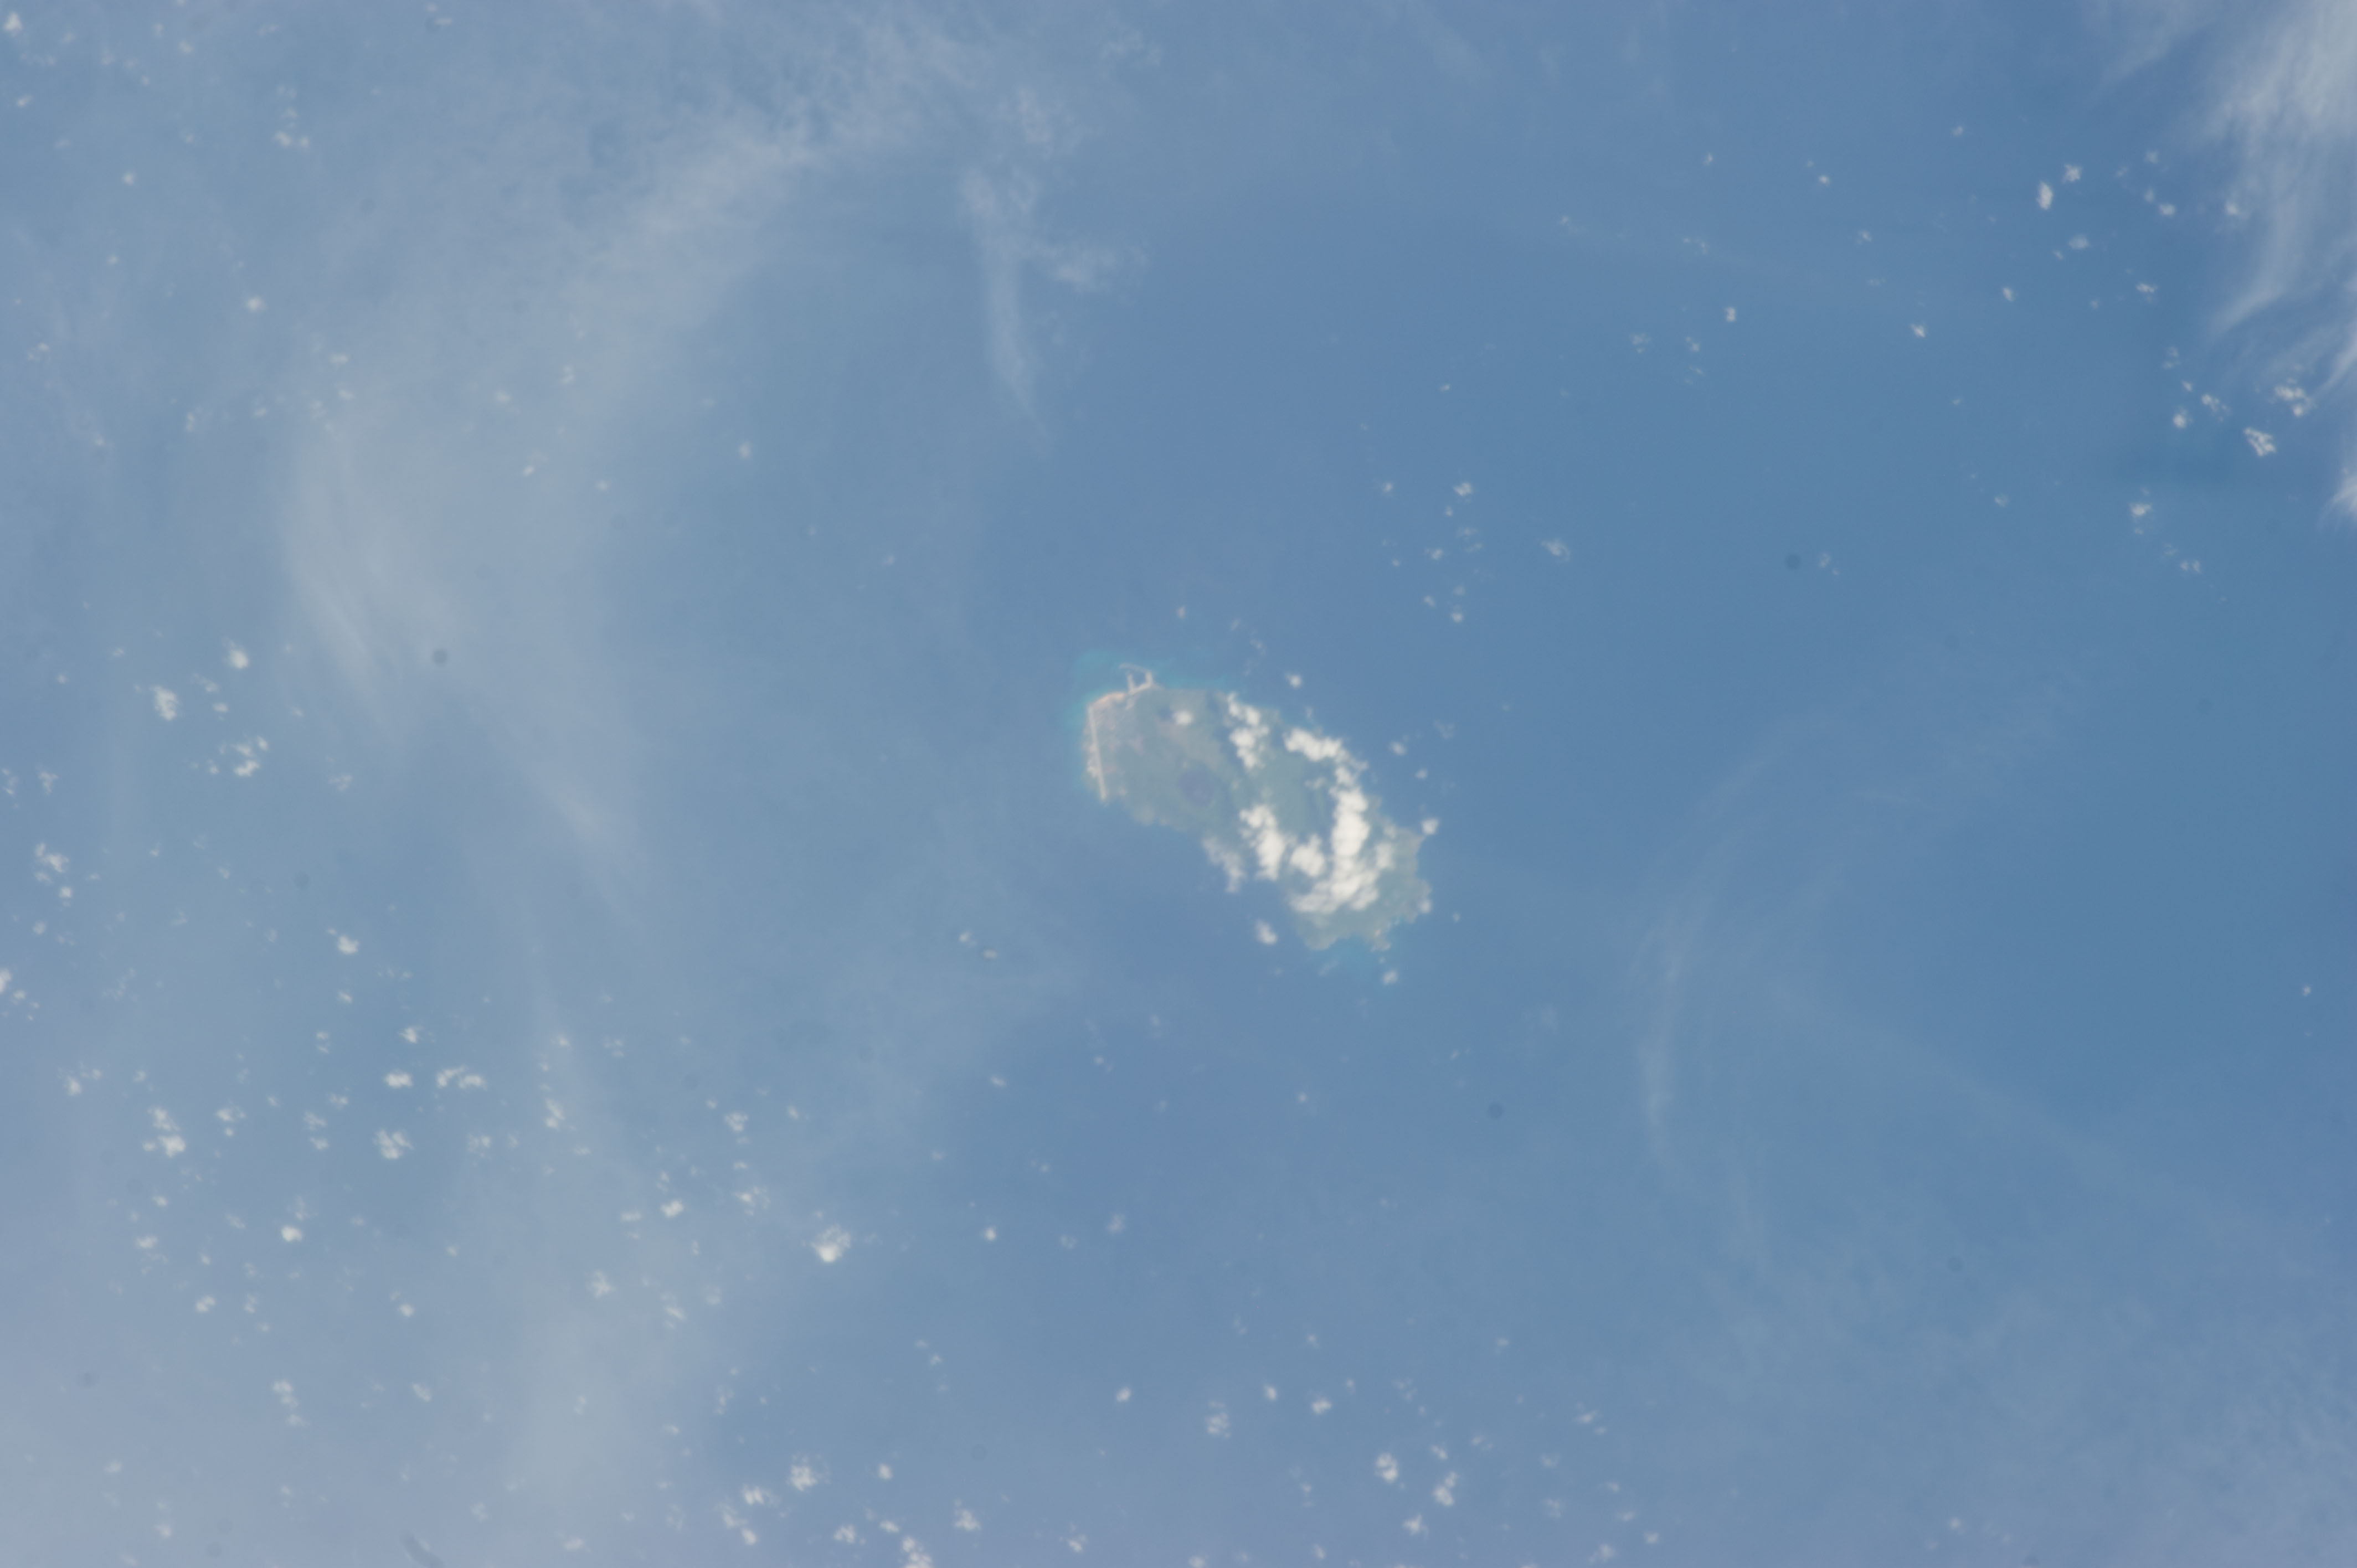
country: EQUATORIAL GUINEA
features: ANNOBON ISLAND, SAN ANTONIO DE PALE, AIR STRIP, L. A POT, QUAY, ISLETS, SOFT
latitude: -1.4
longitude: 5.6
